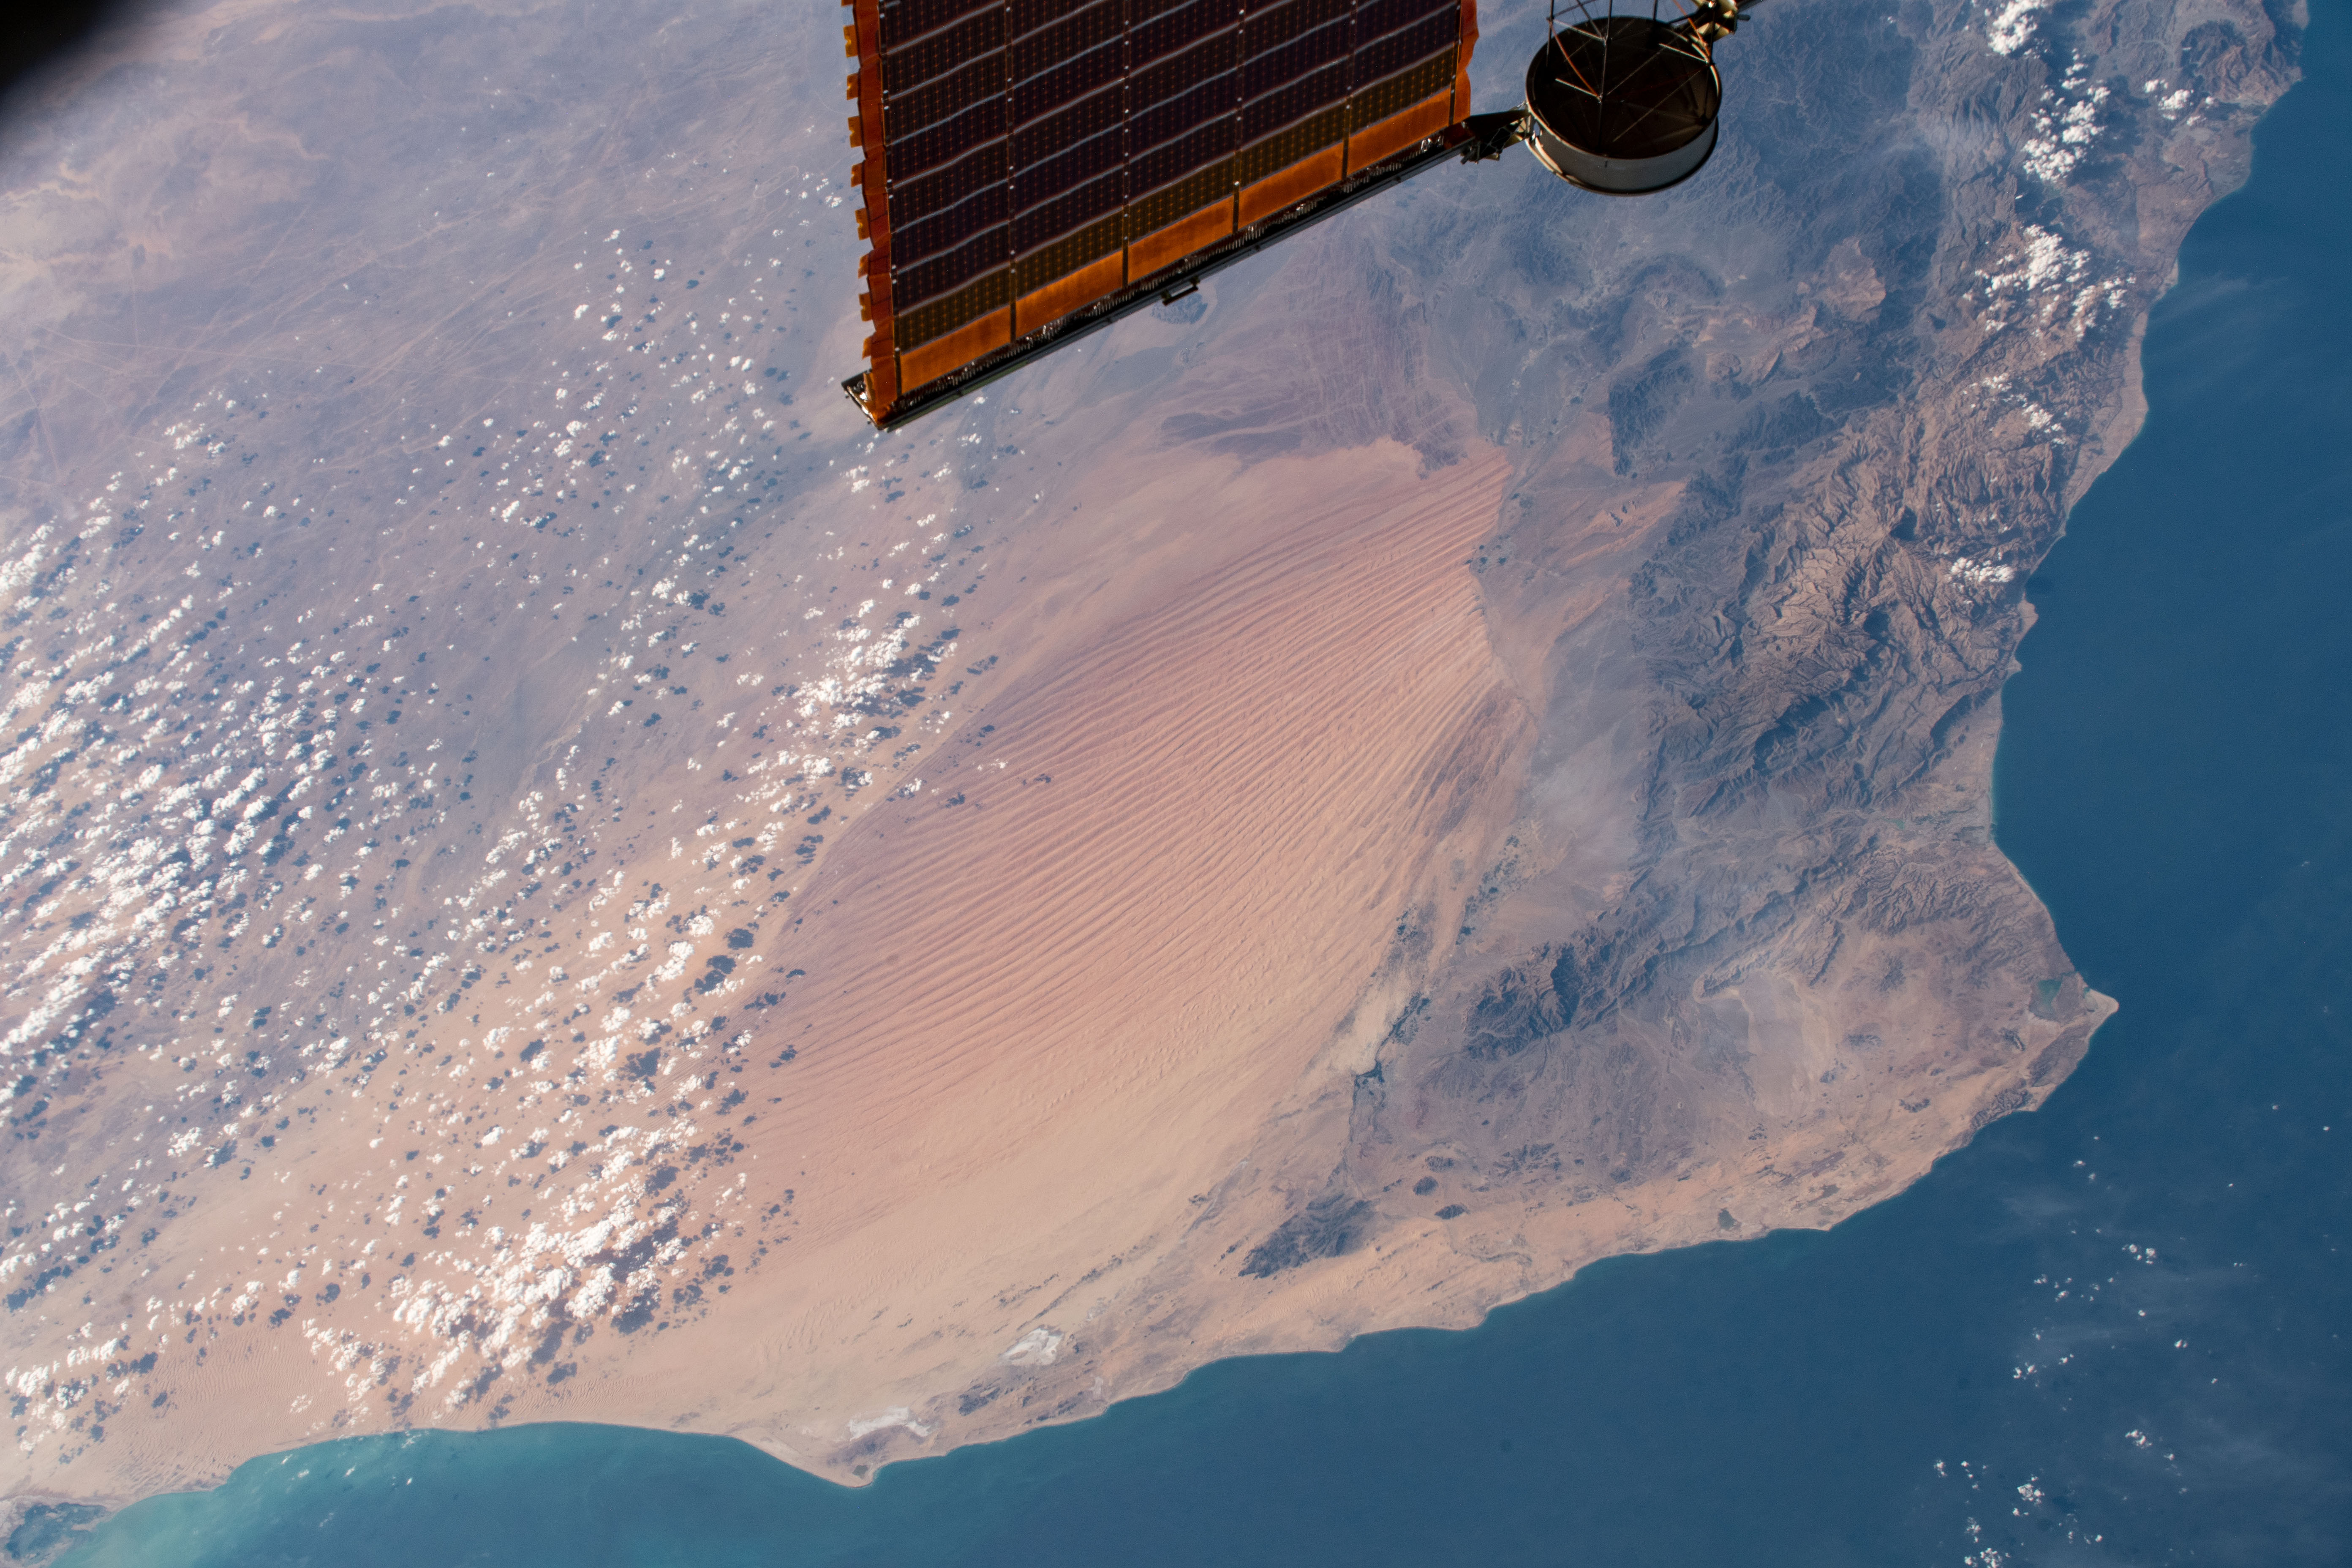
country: OMAN
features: AL HAJAR MOUNTAINS, WAHIBA SANDS DESERT
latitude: 21.9
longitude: 58.6
